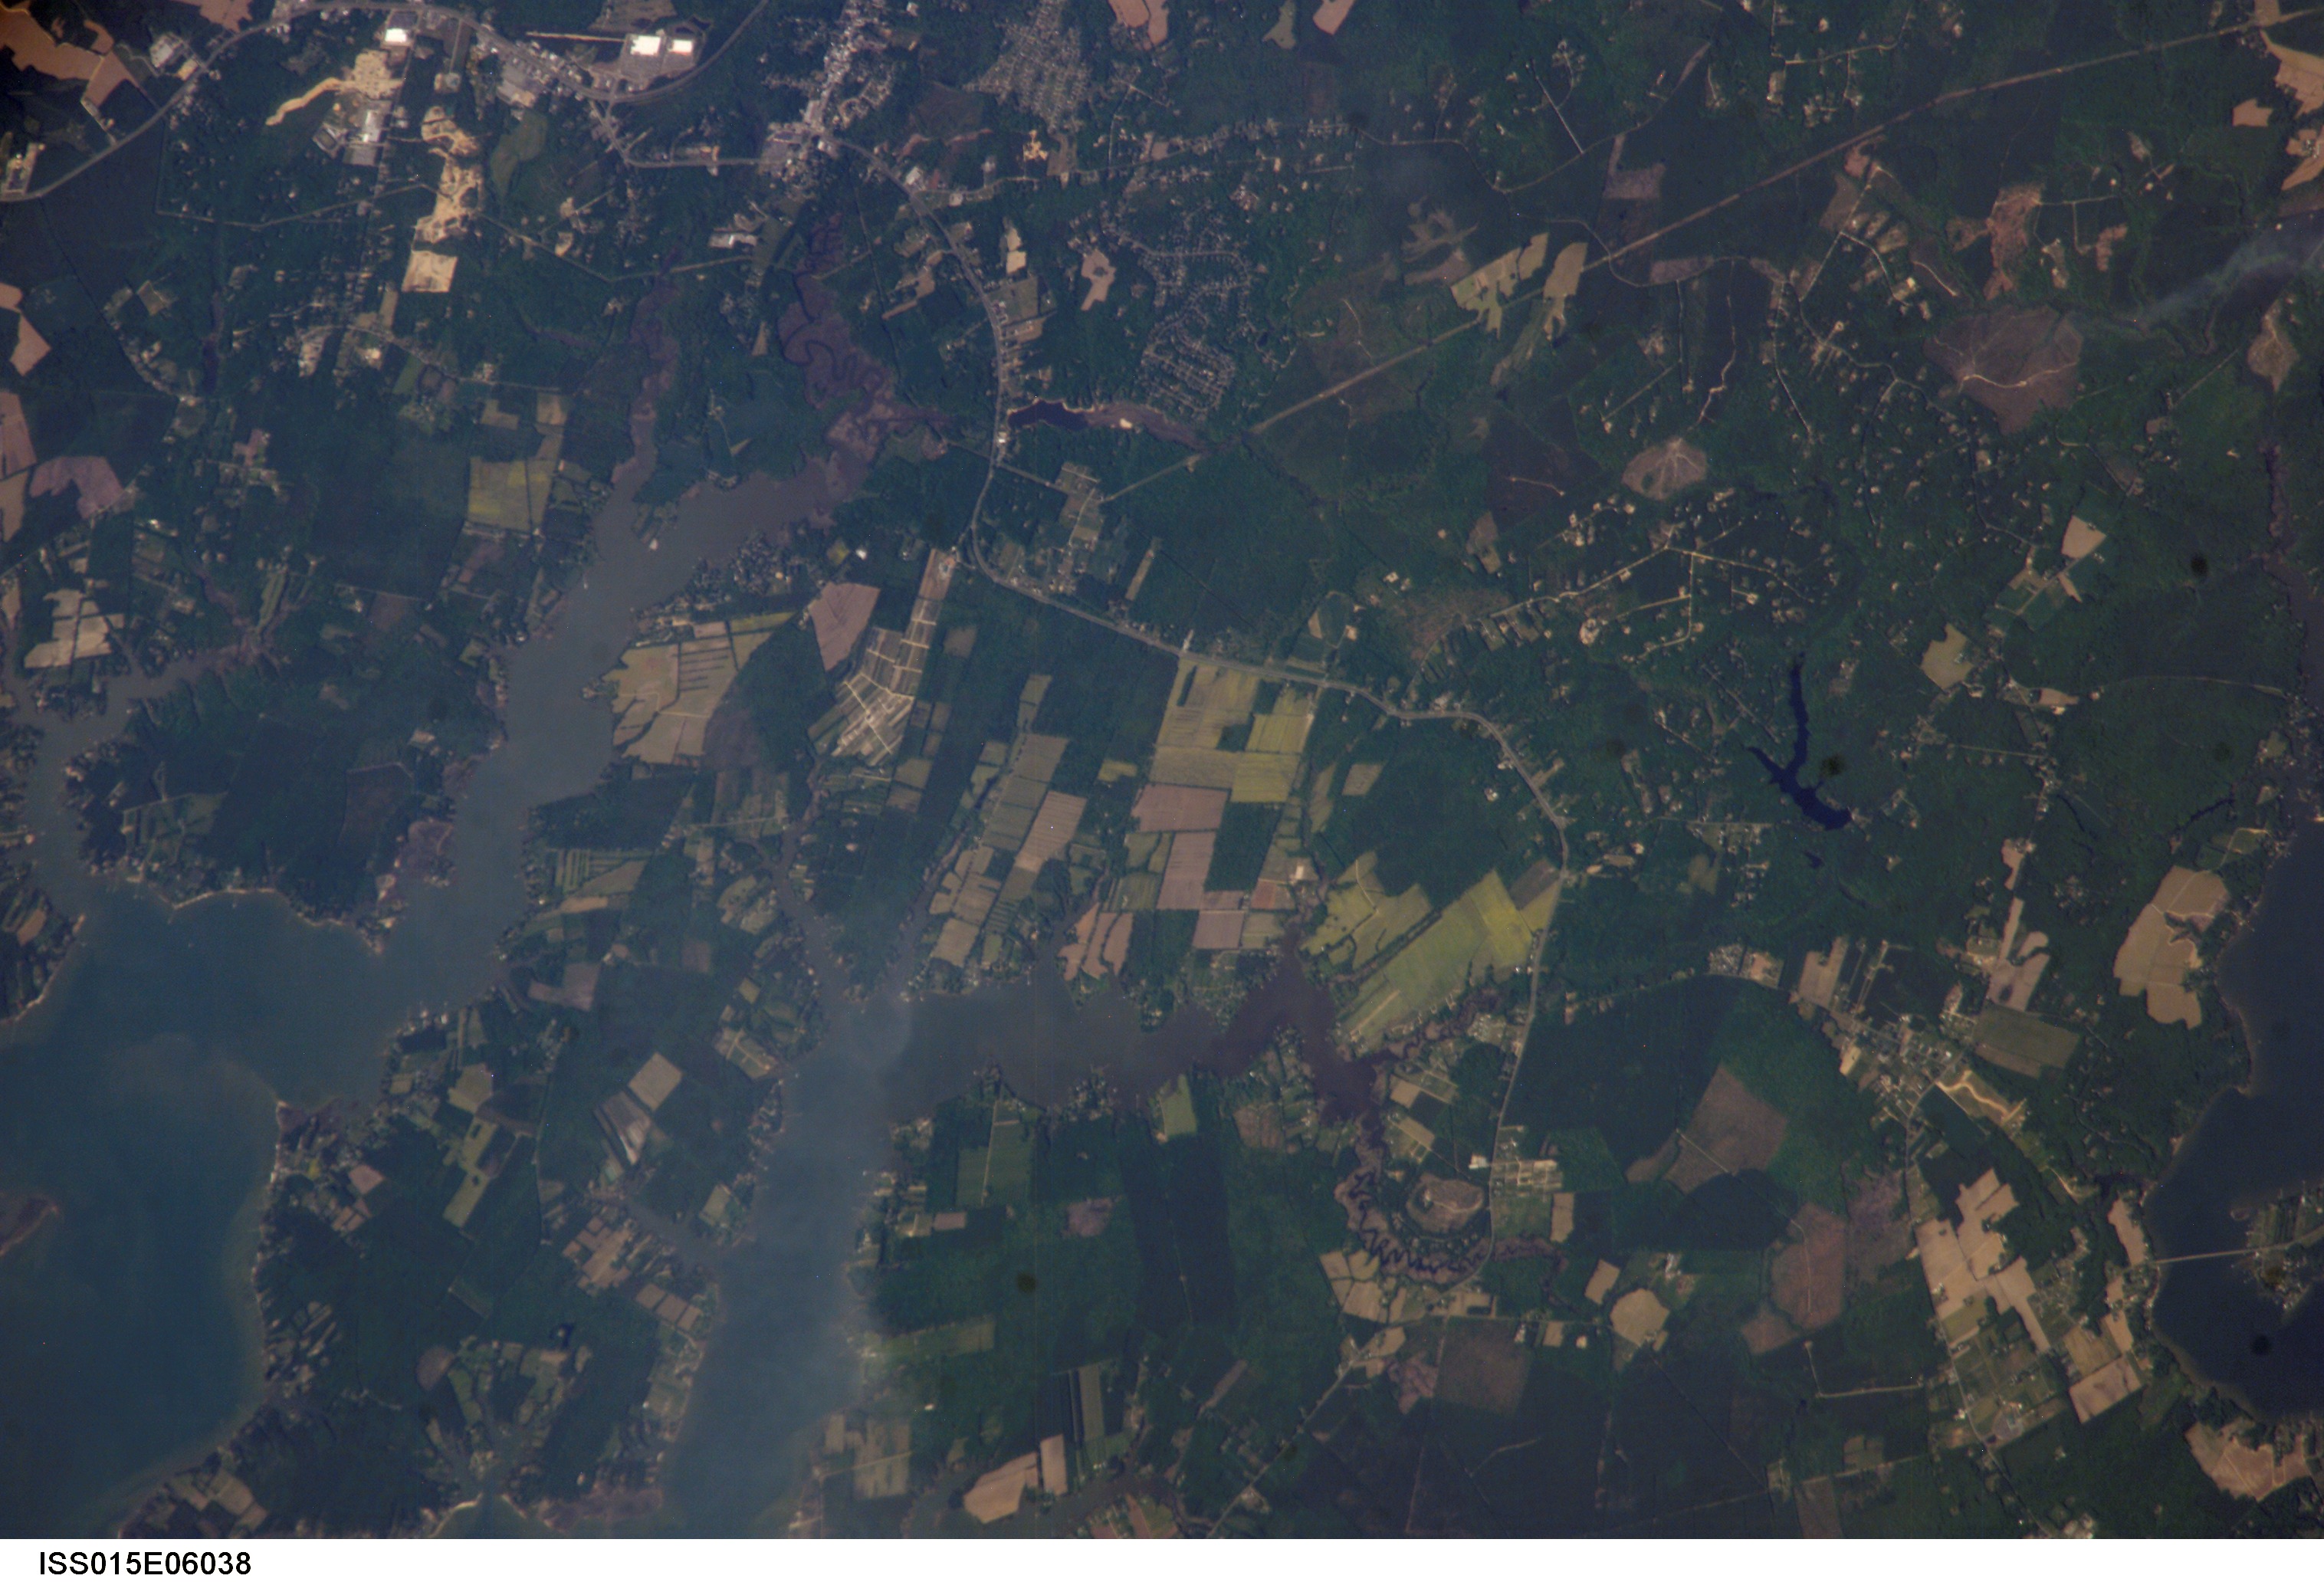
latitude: 37.4
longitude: -76.5
